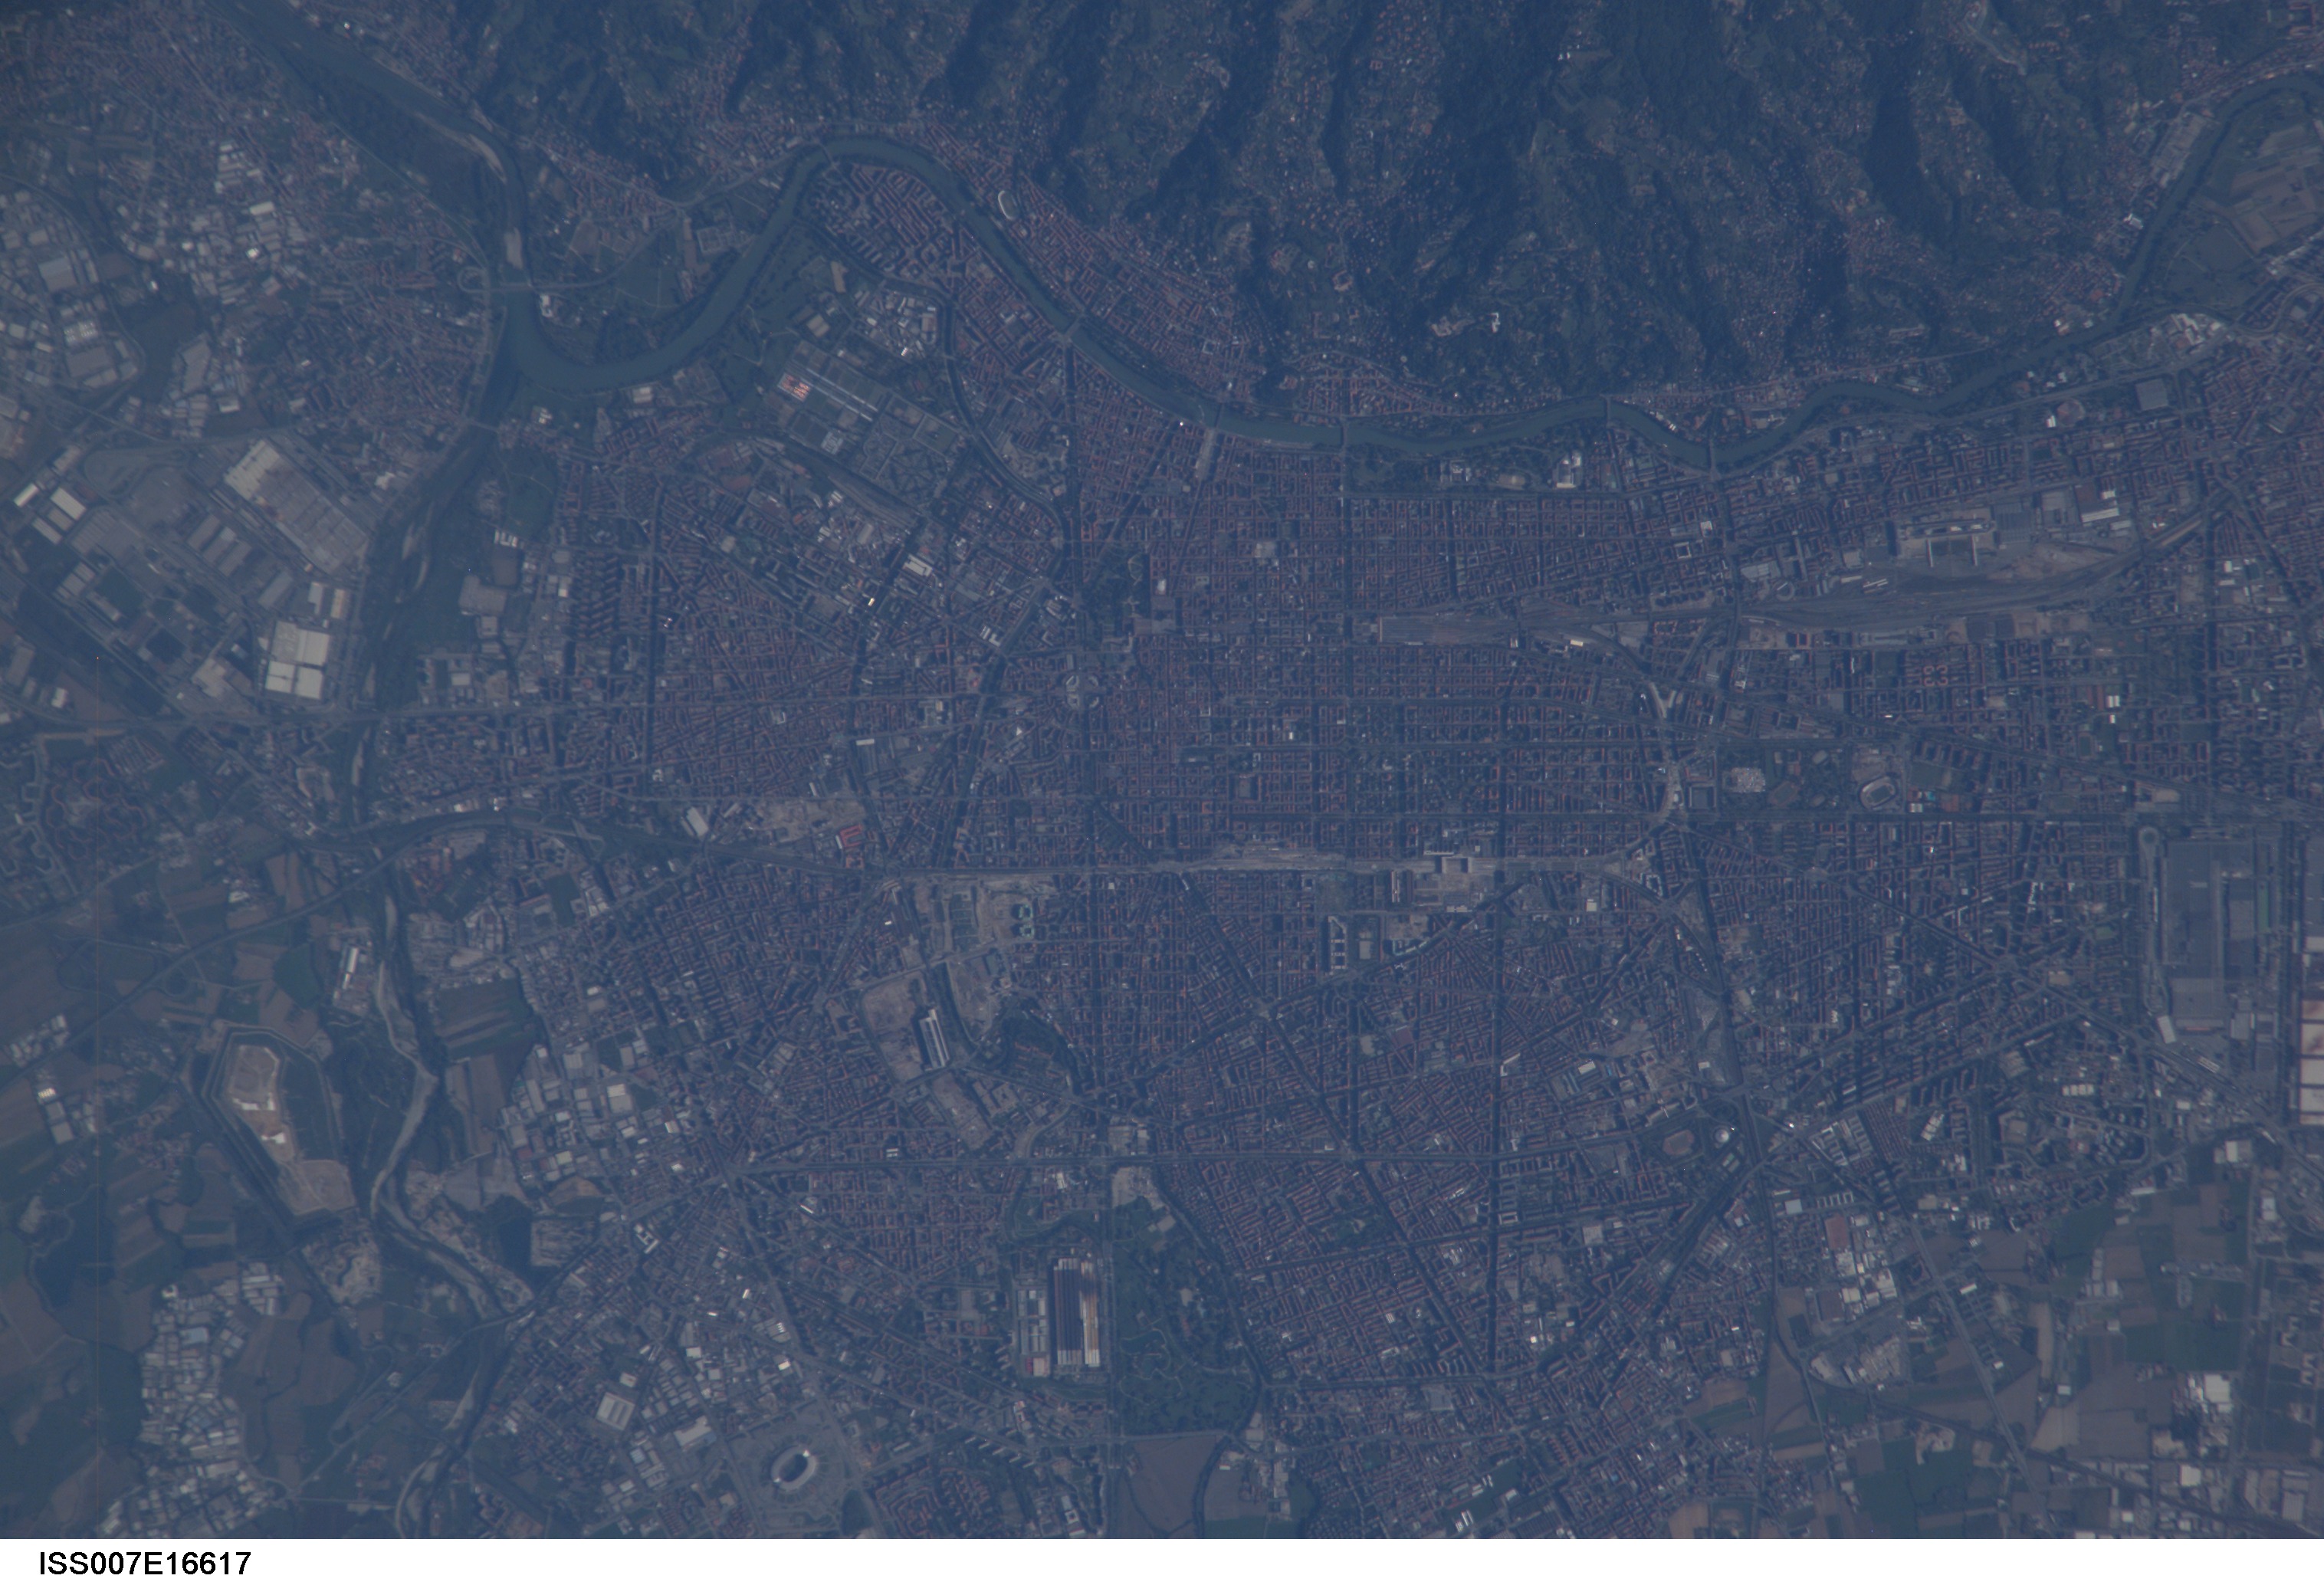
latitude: 45.0
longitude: 7.4
